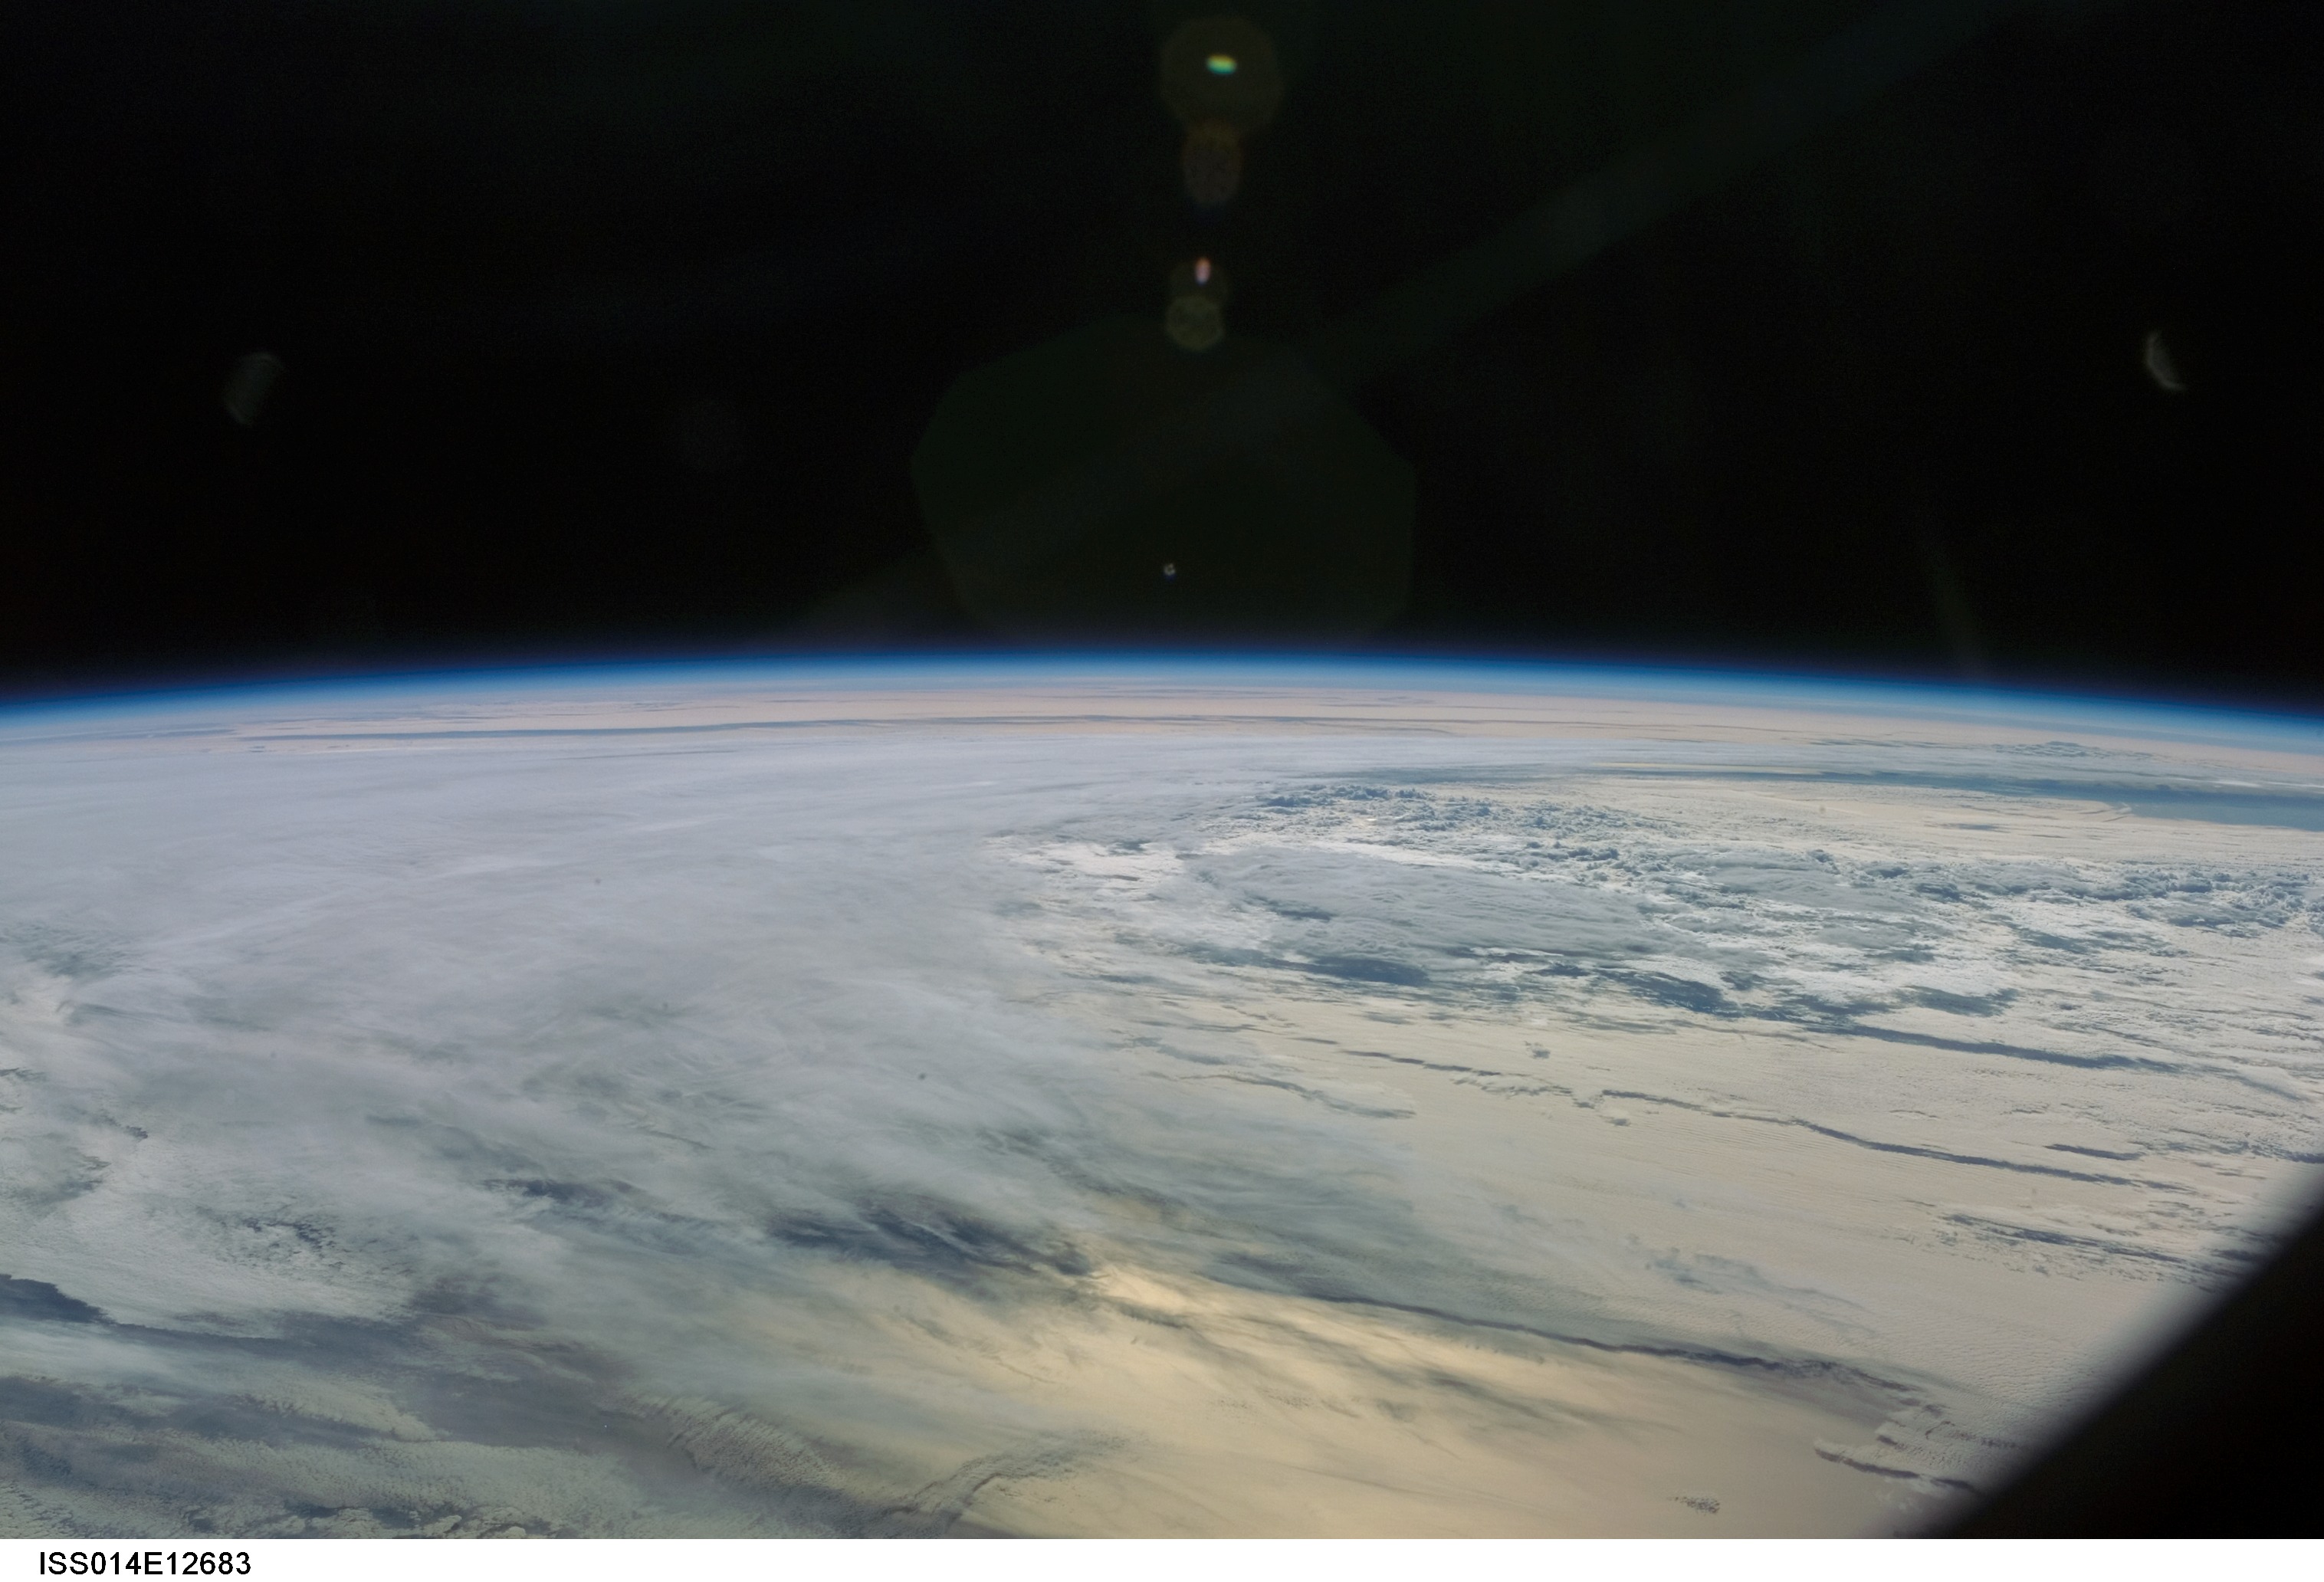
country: INDIAN OCEAN
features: PAN-GLINT, CLOUD LAYERS
